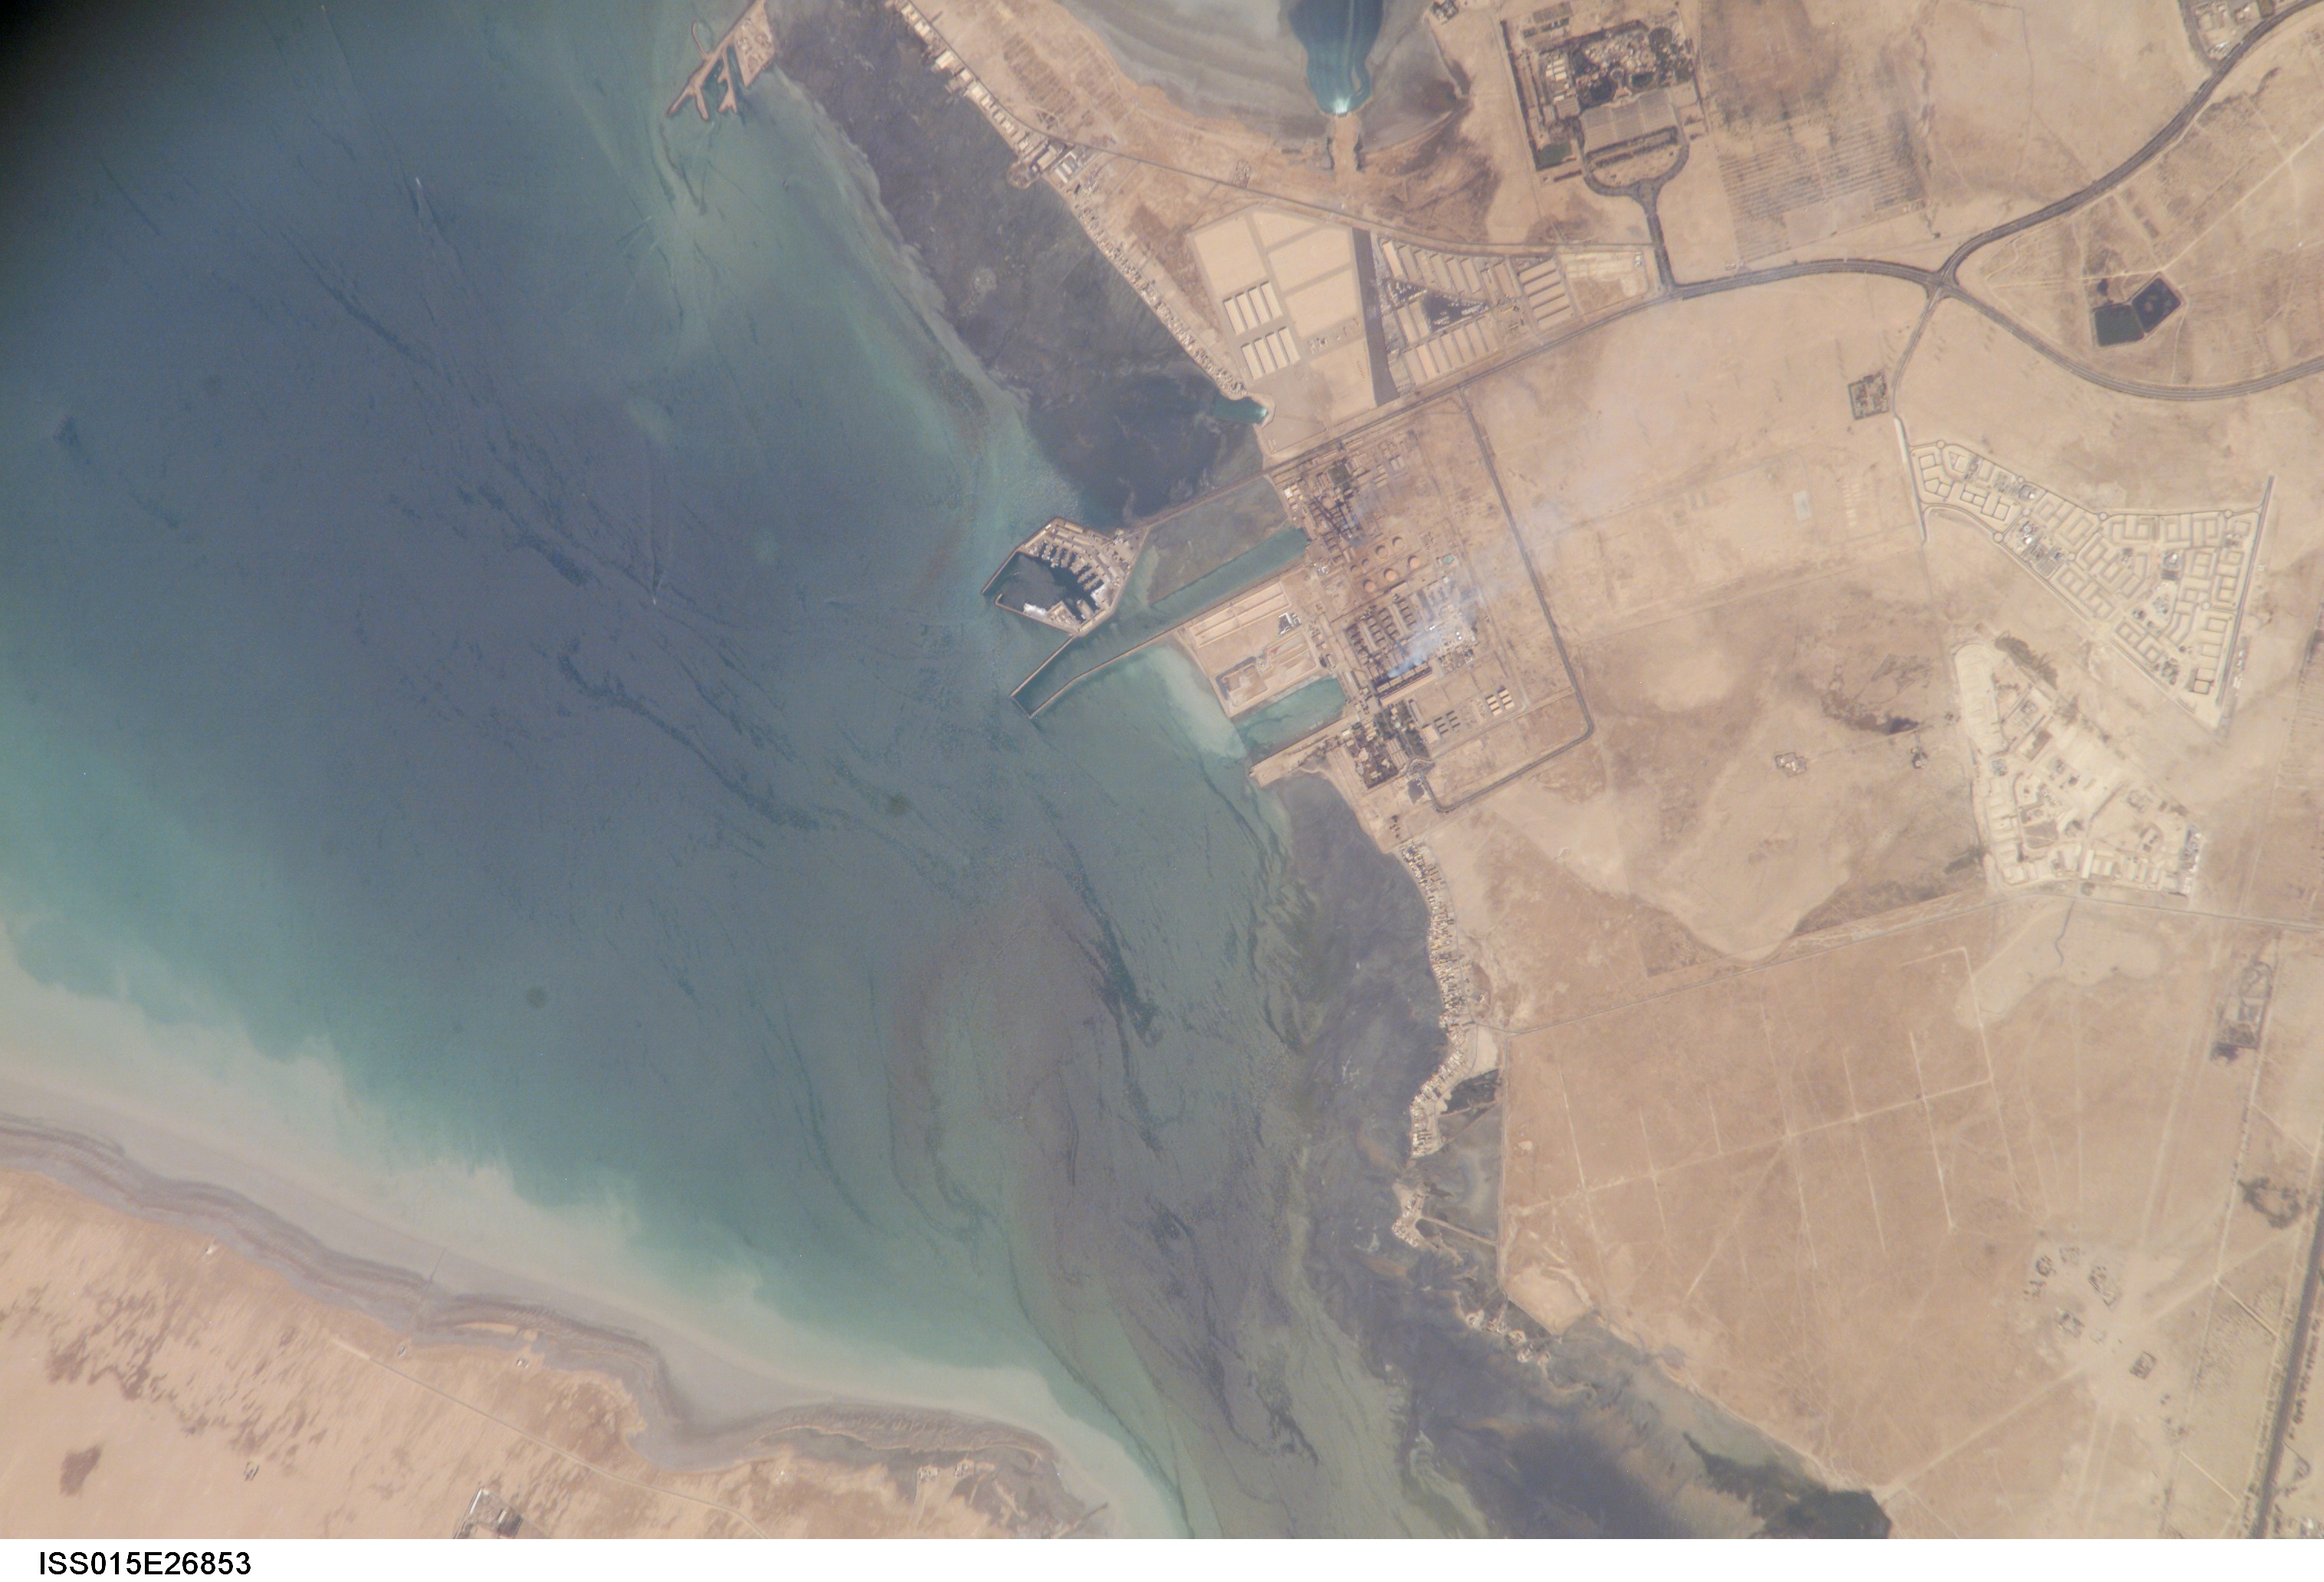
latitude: 29.4
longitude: 47.8
